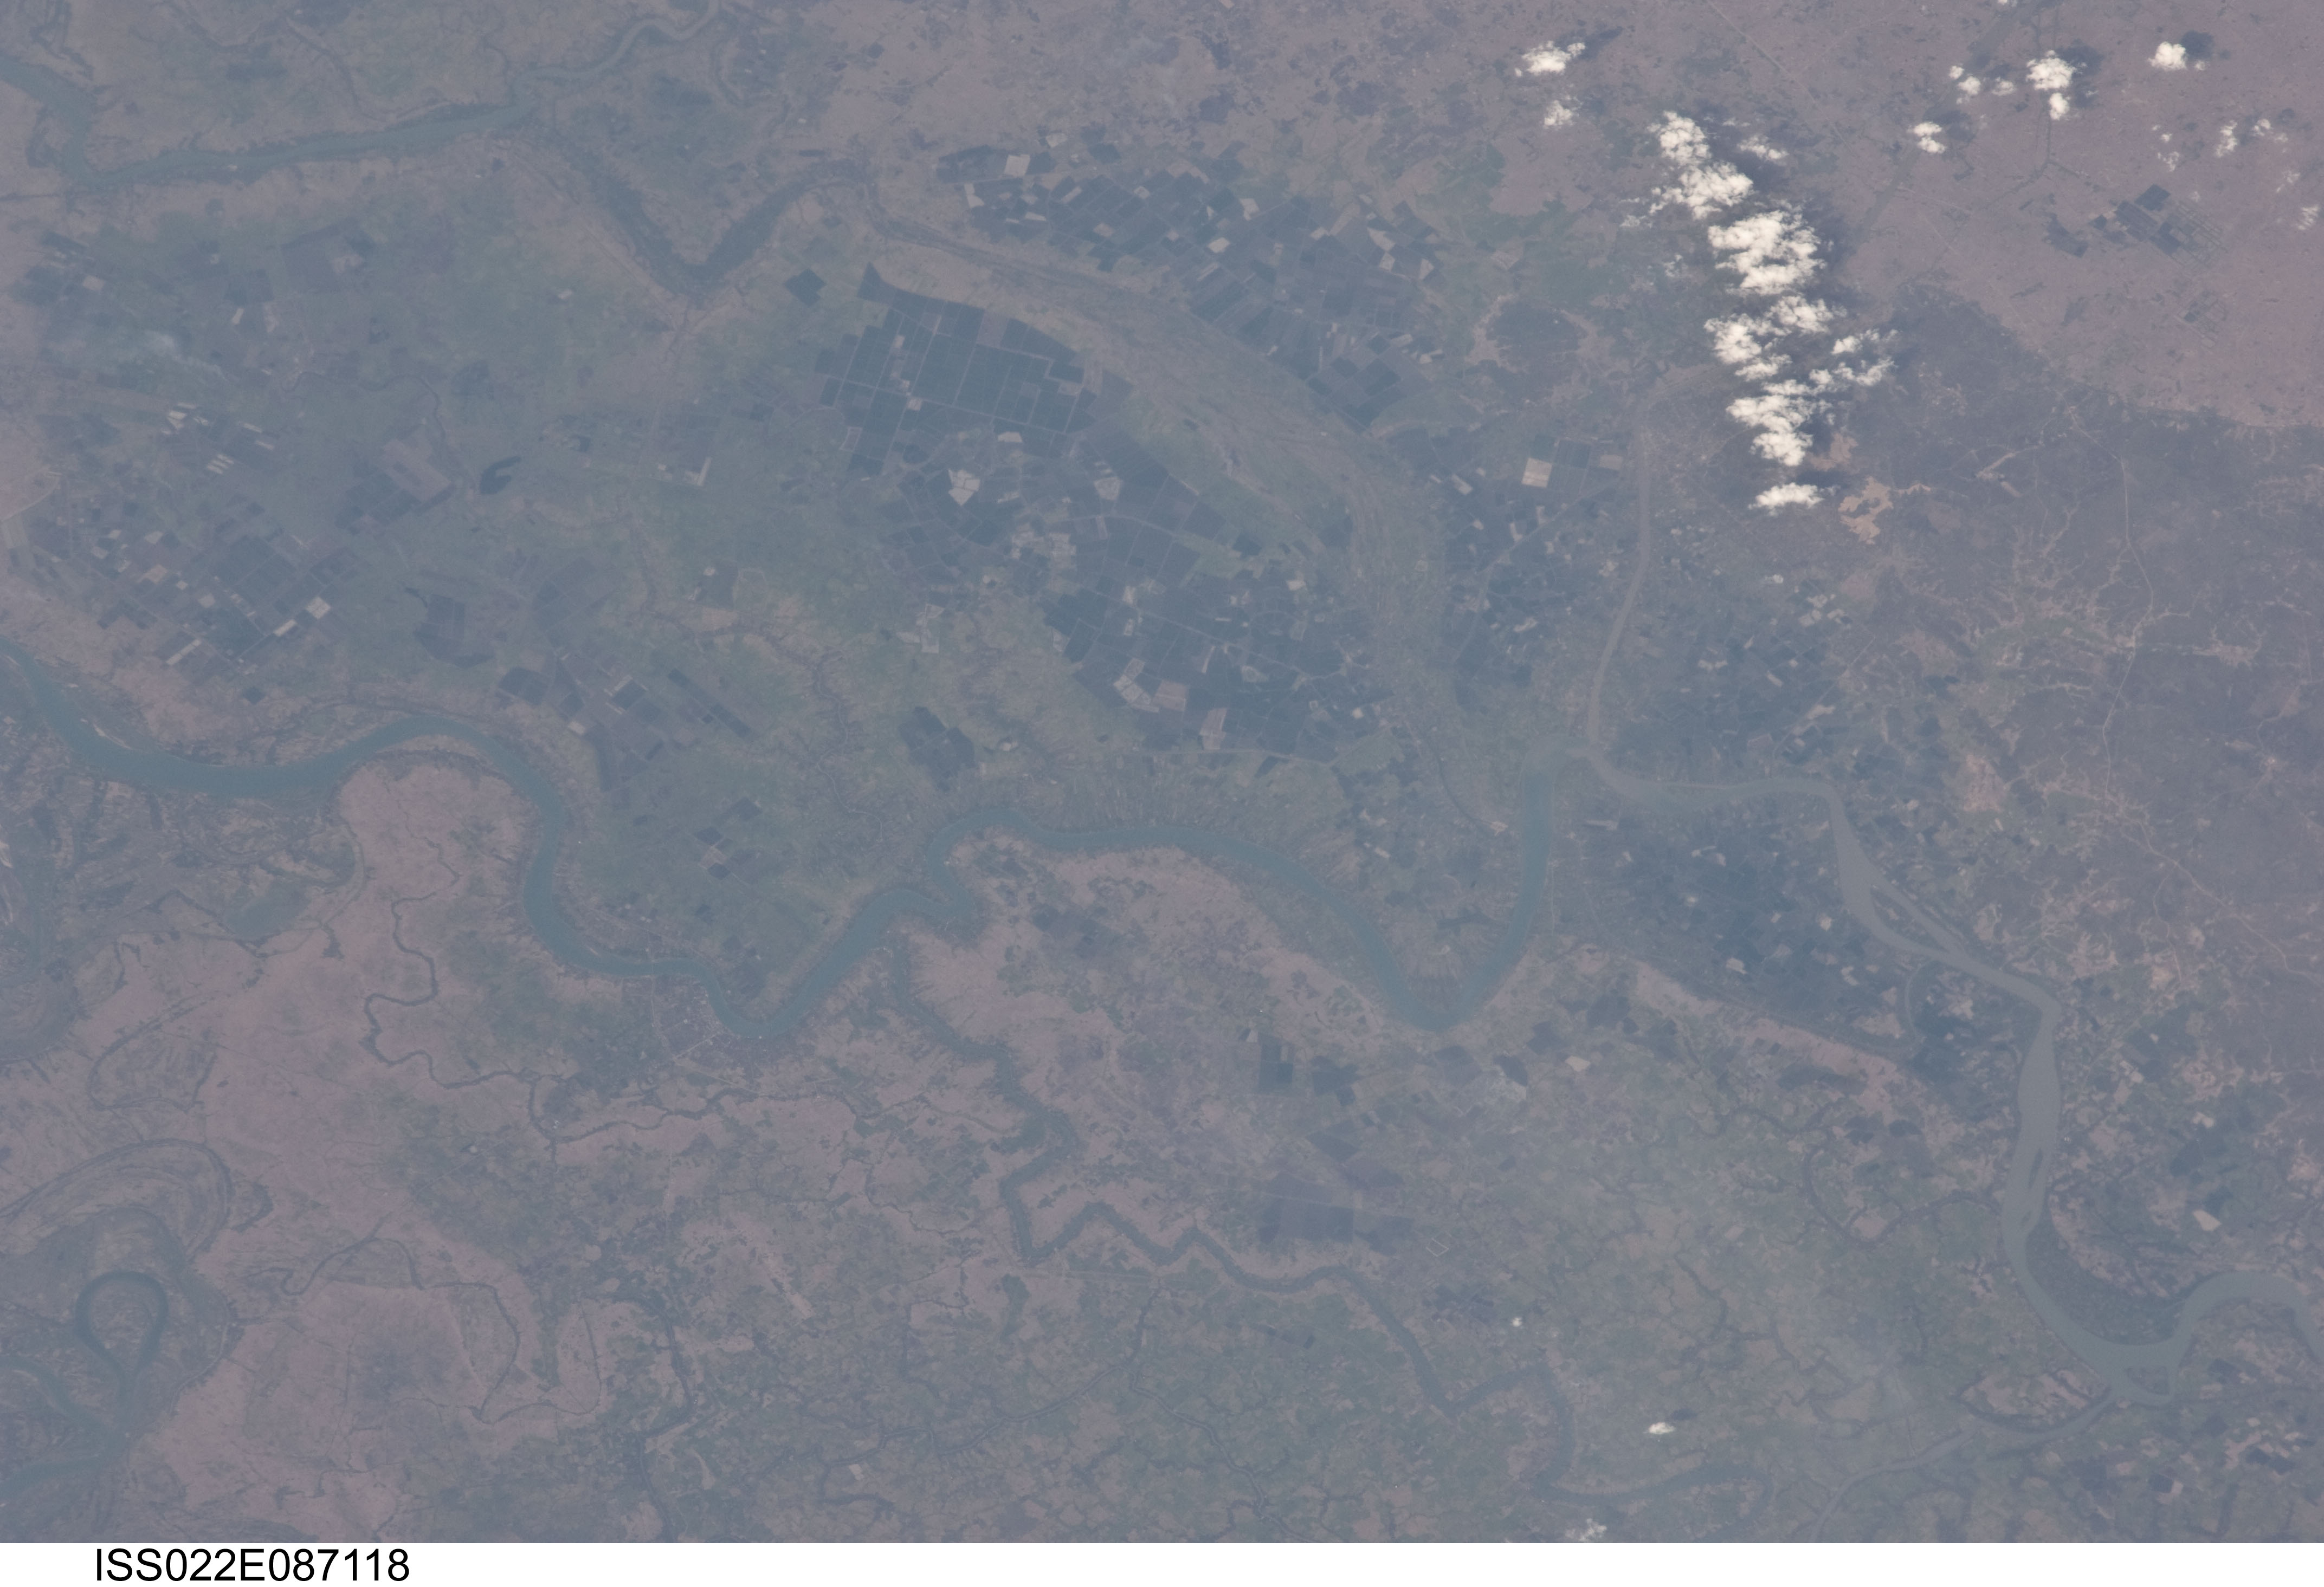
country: MYANMAR (BURMA)
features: IRRAWADDY DELTA, TO R., TWANTE
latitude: 16.7
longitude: 95.8
